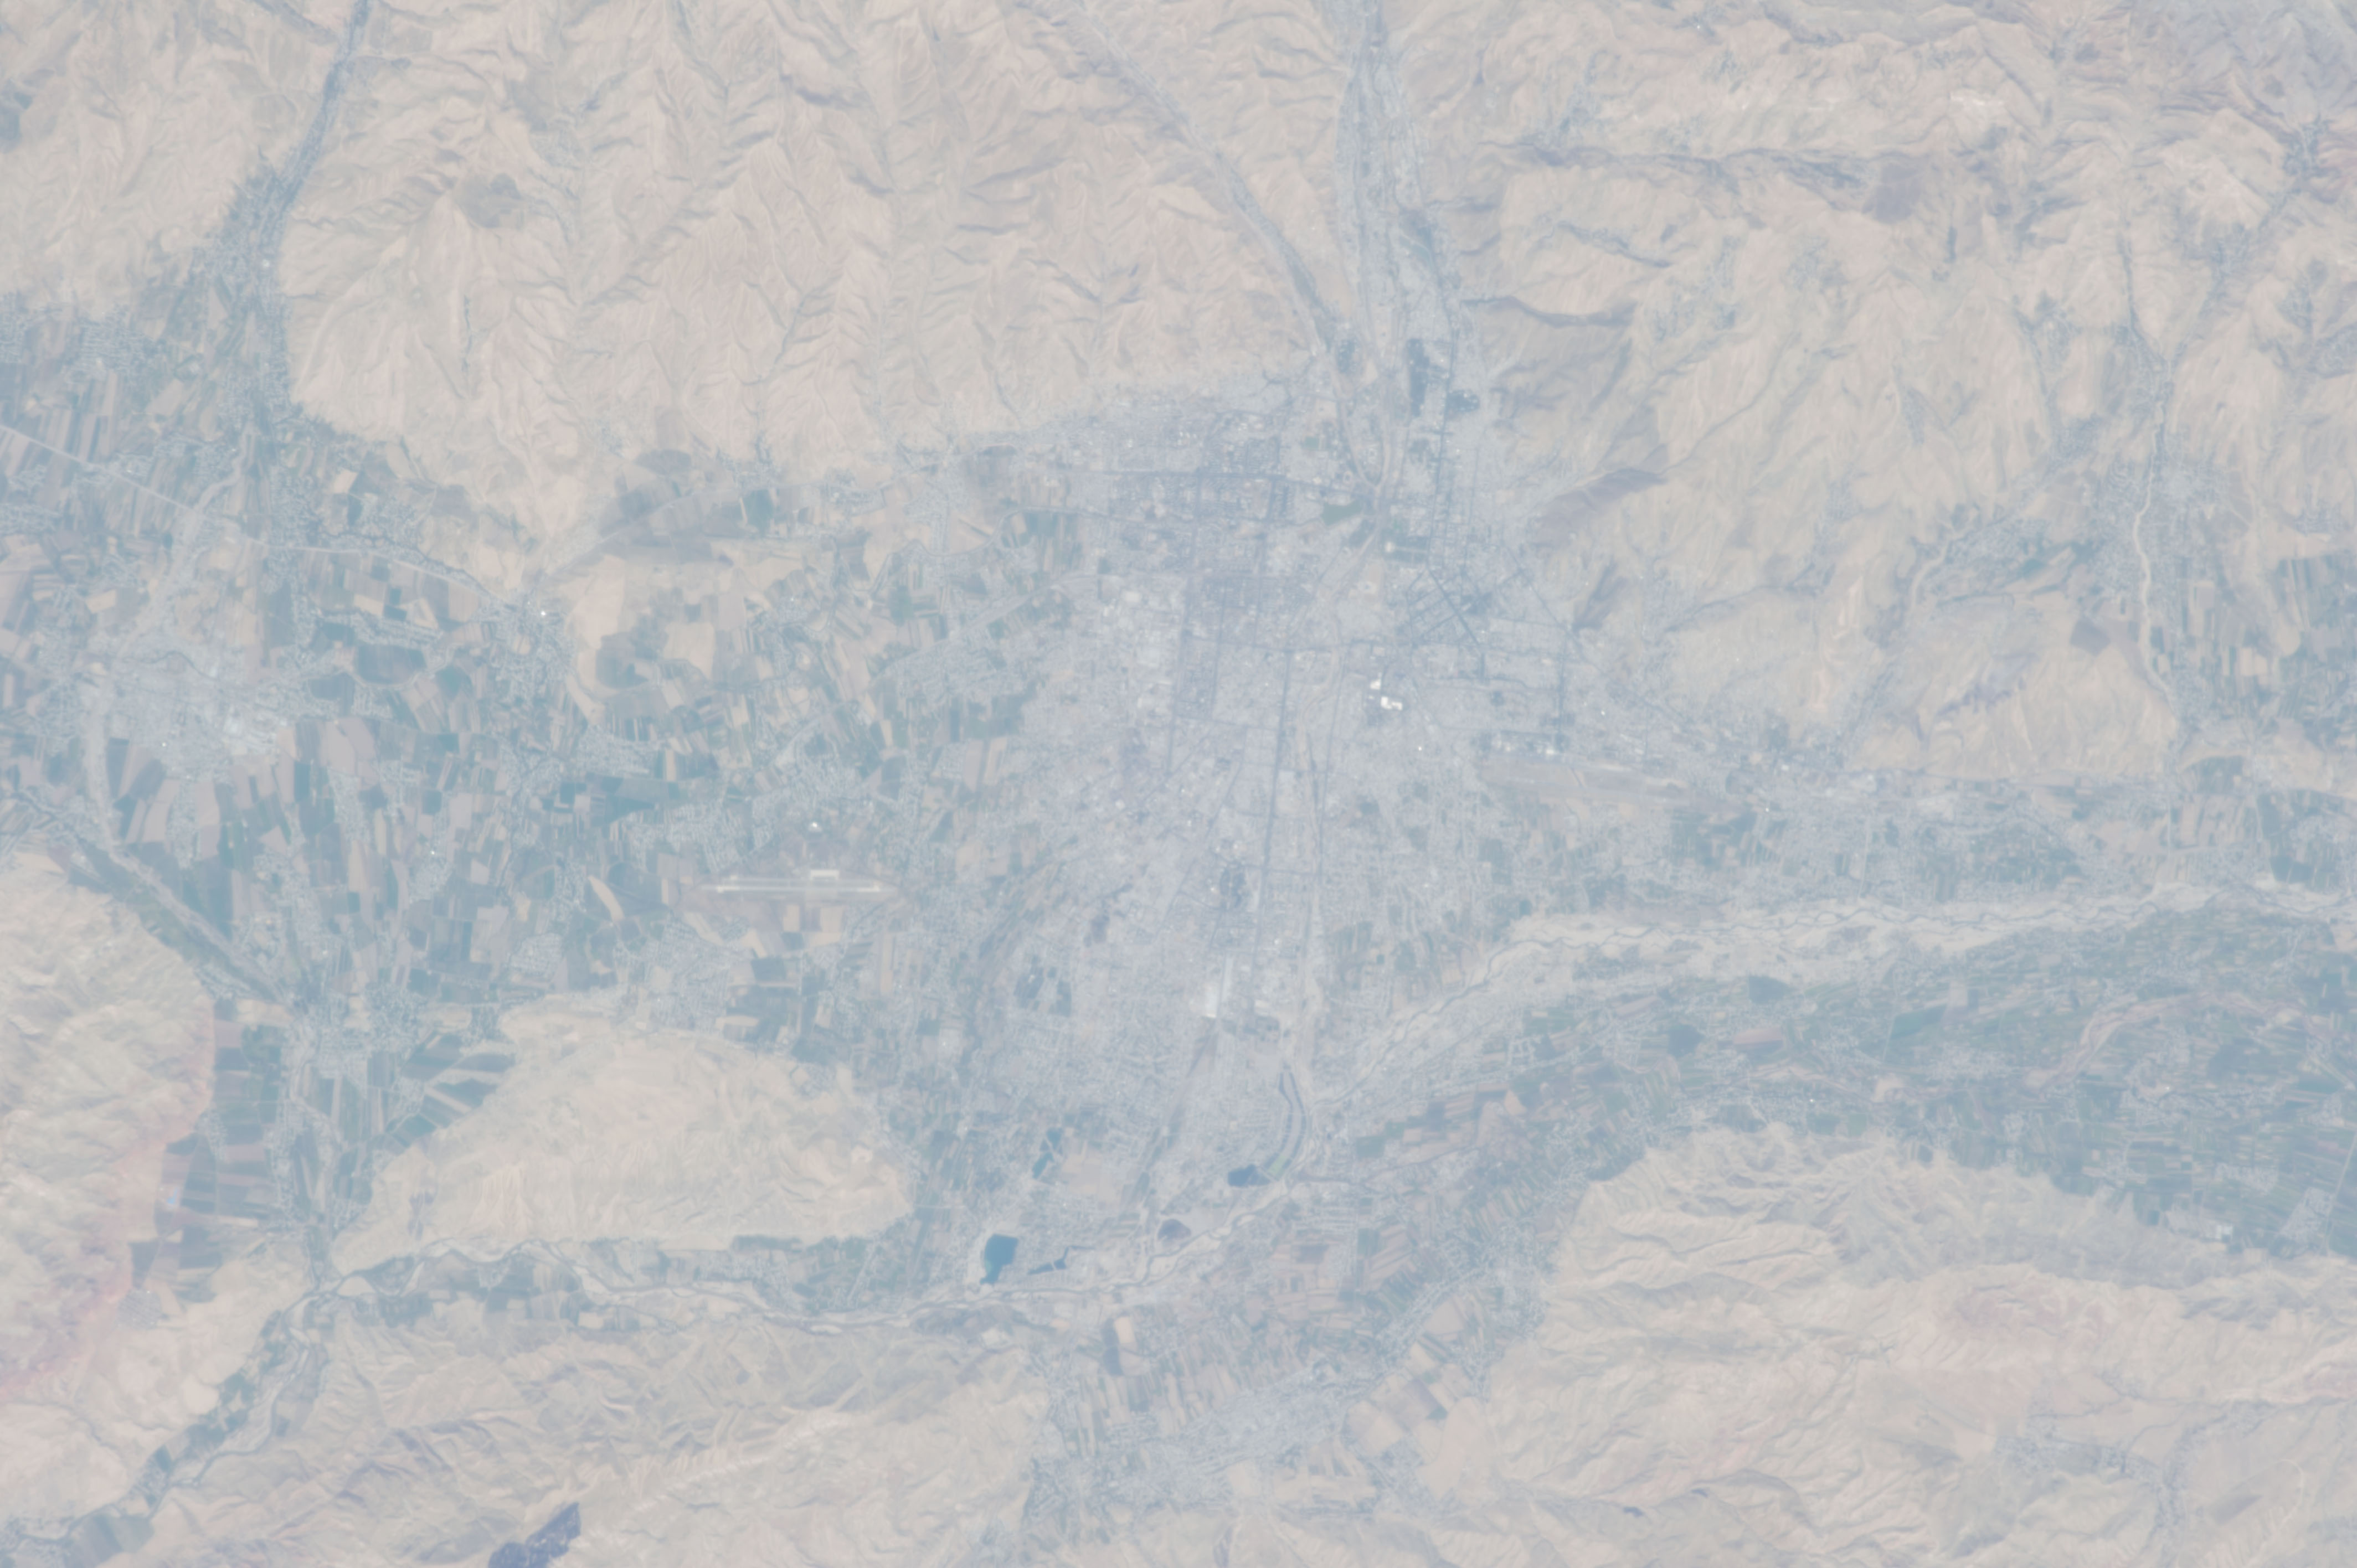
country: TAJIKISTAN
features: DUSHANBE, KAFIRNIGAN R., AIRPORT, GISSAR CANAL
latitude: 38.5
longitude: 68.6
